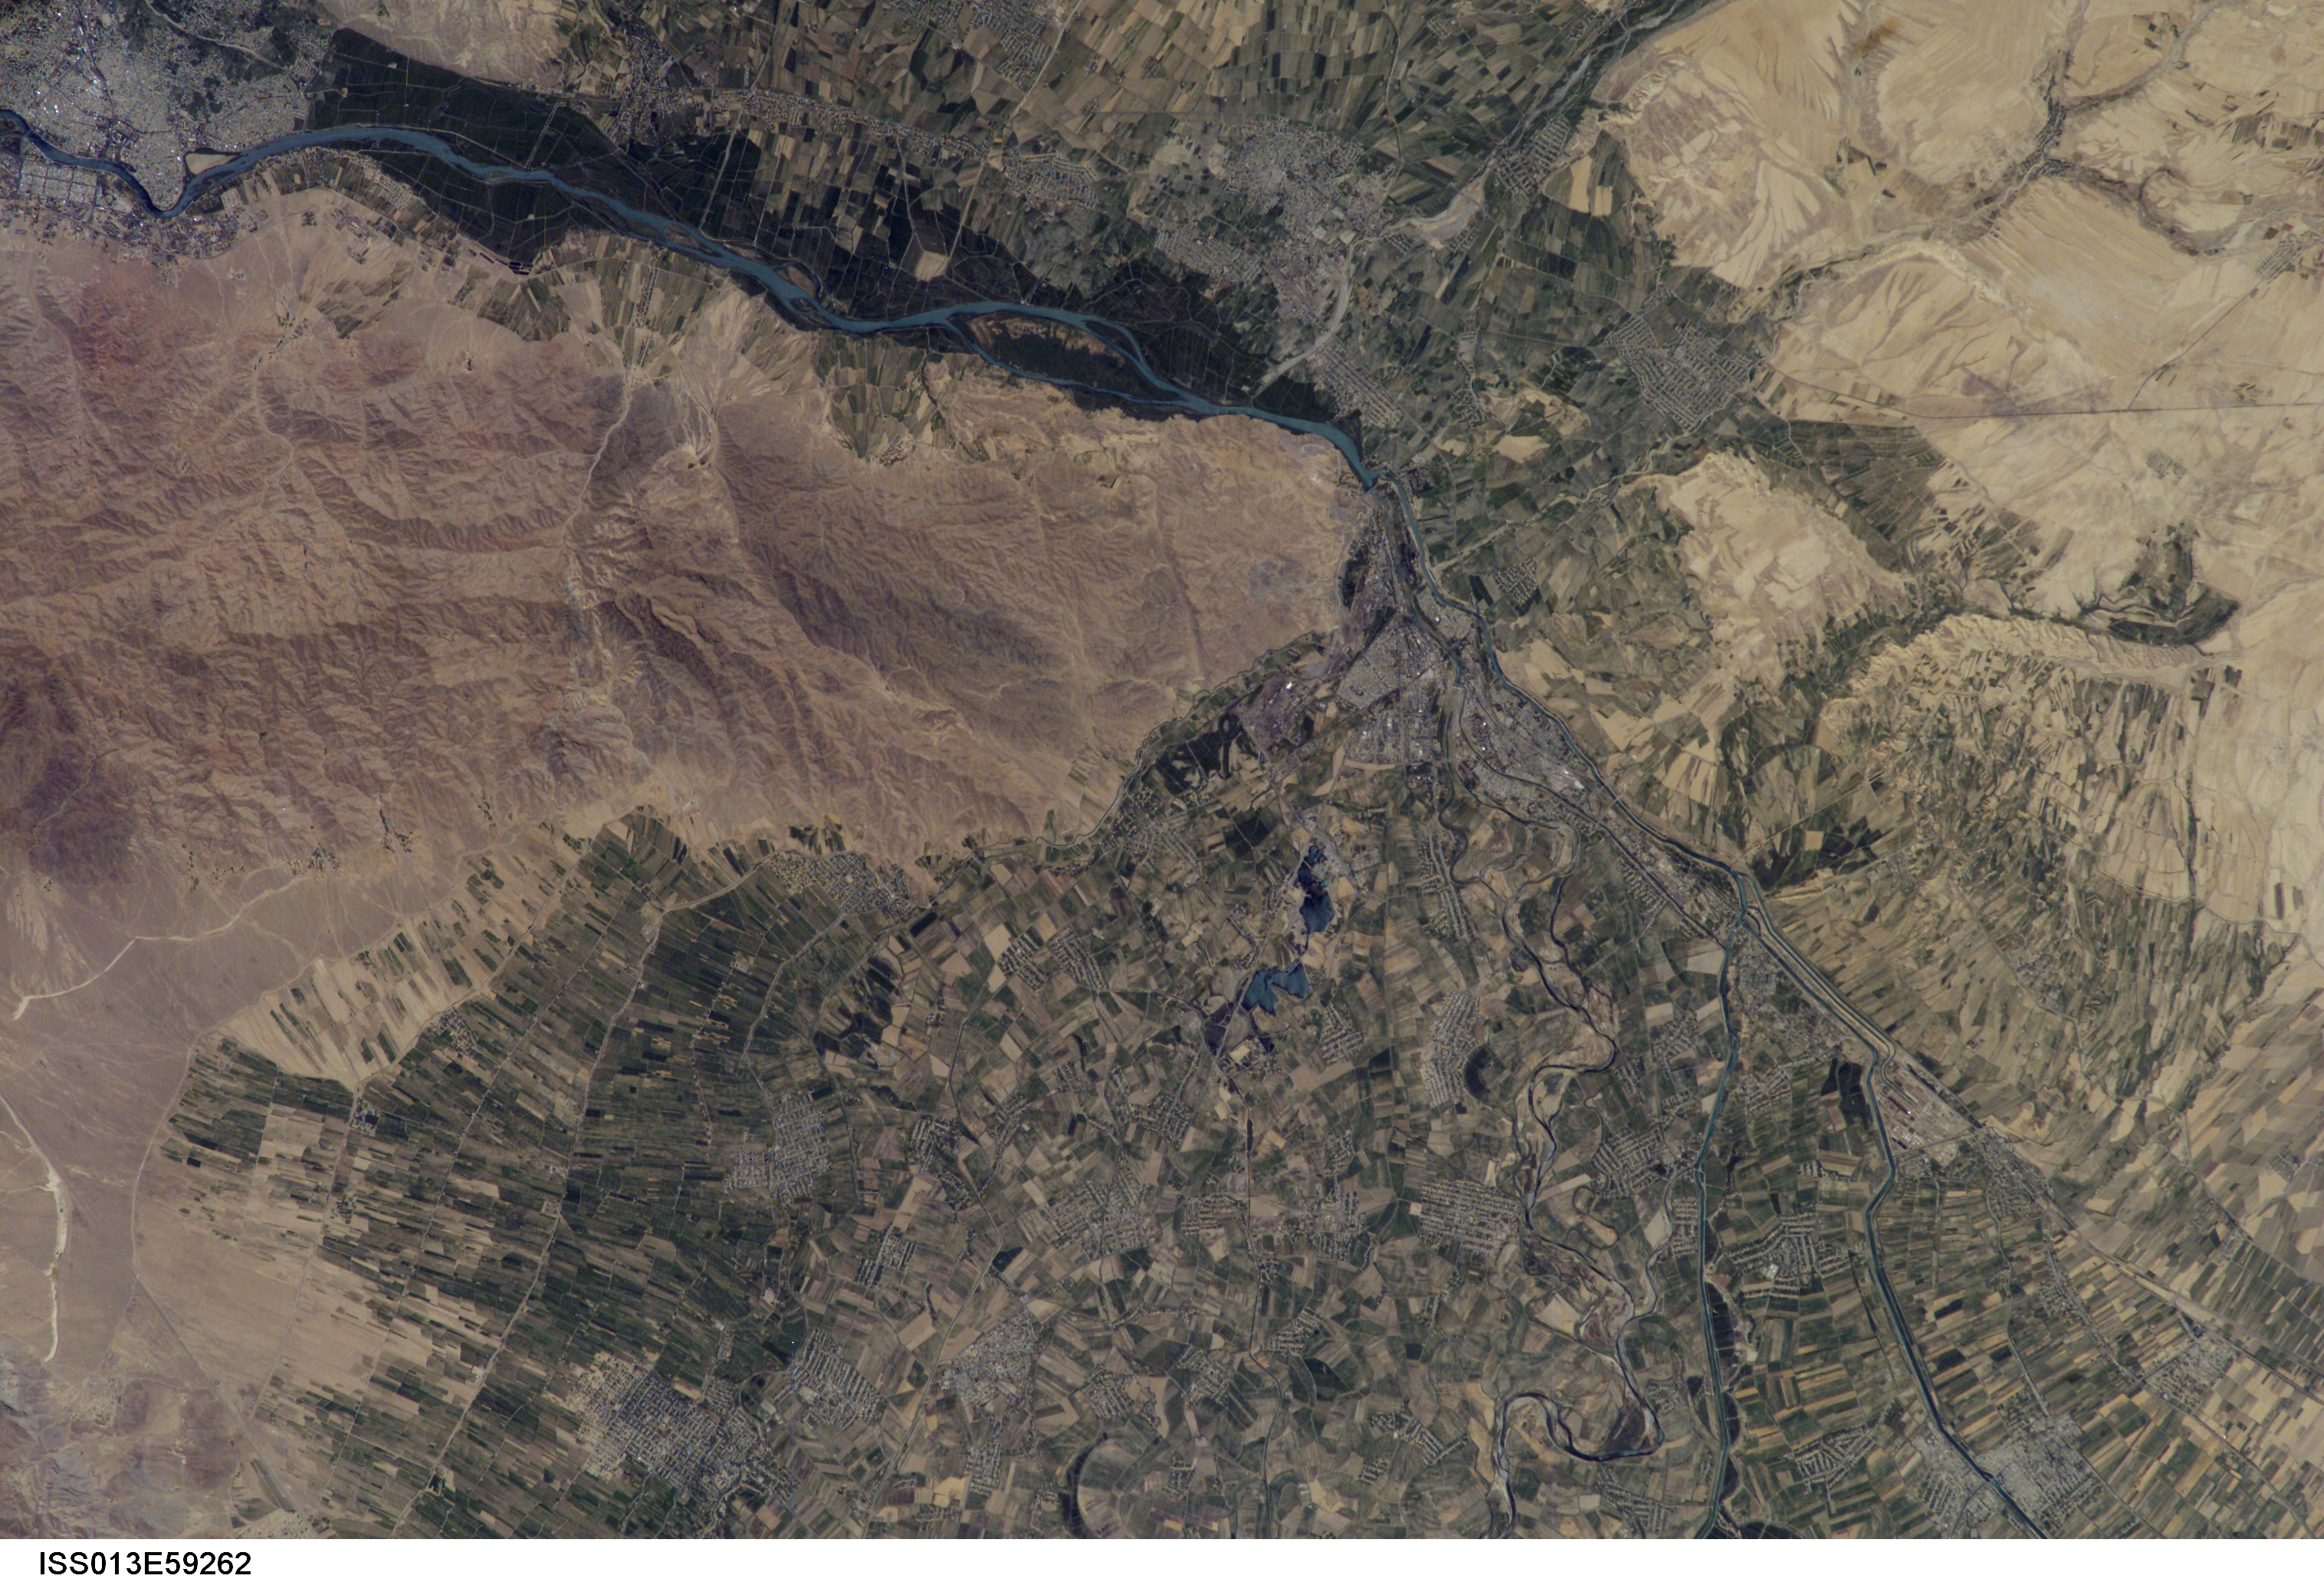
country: TAJIKISTAN
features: SYRDAR'YA R. V., AGR., BEKABAD
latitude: 40.5
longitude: 69.5
